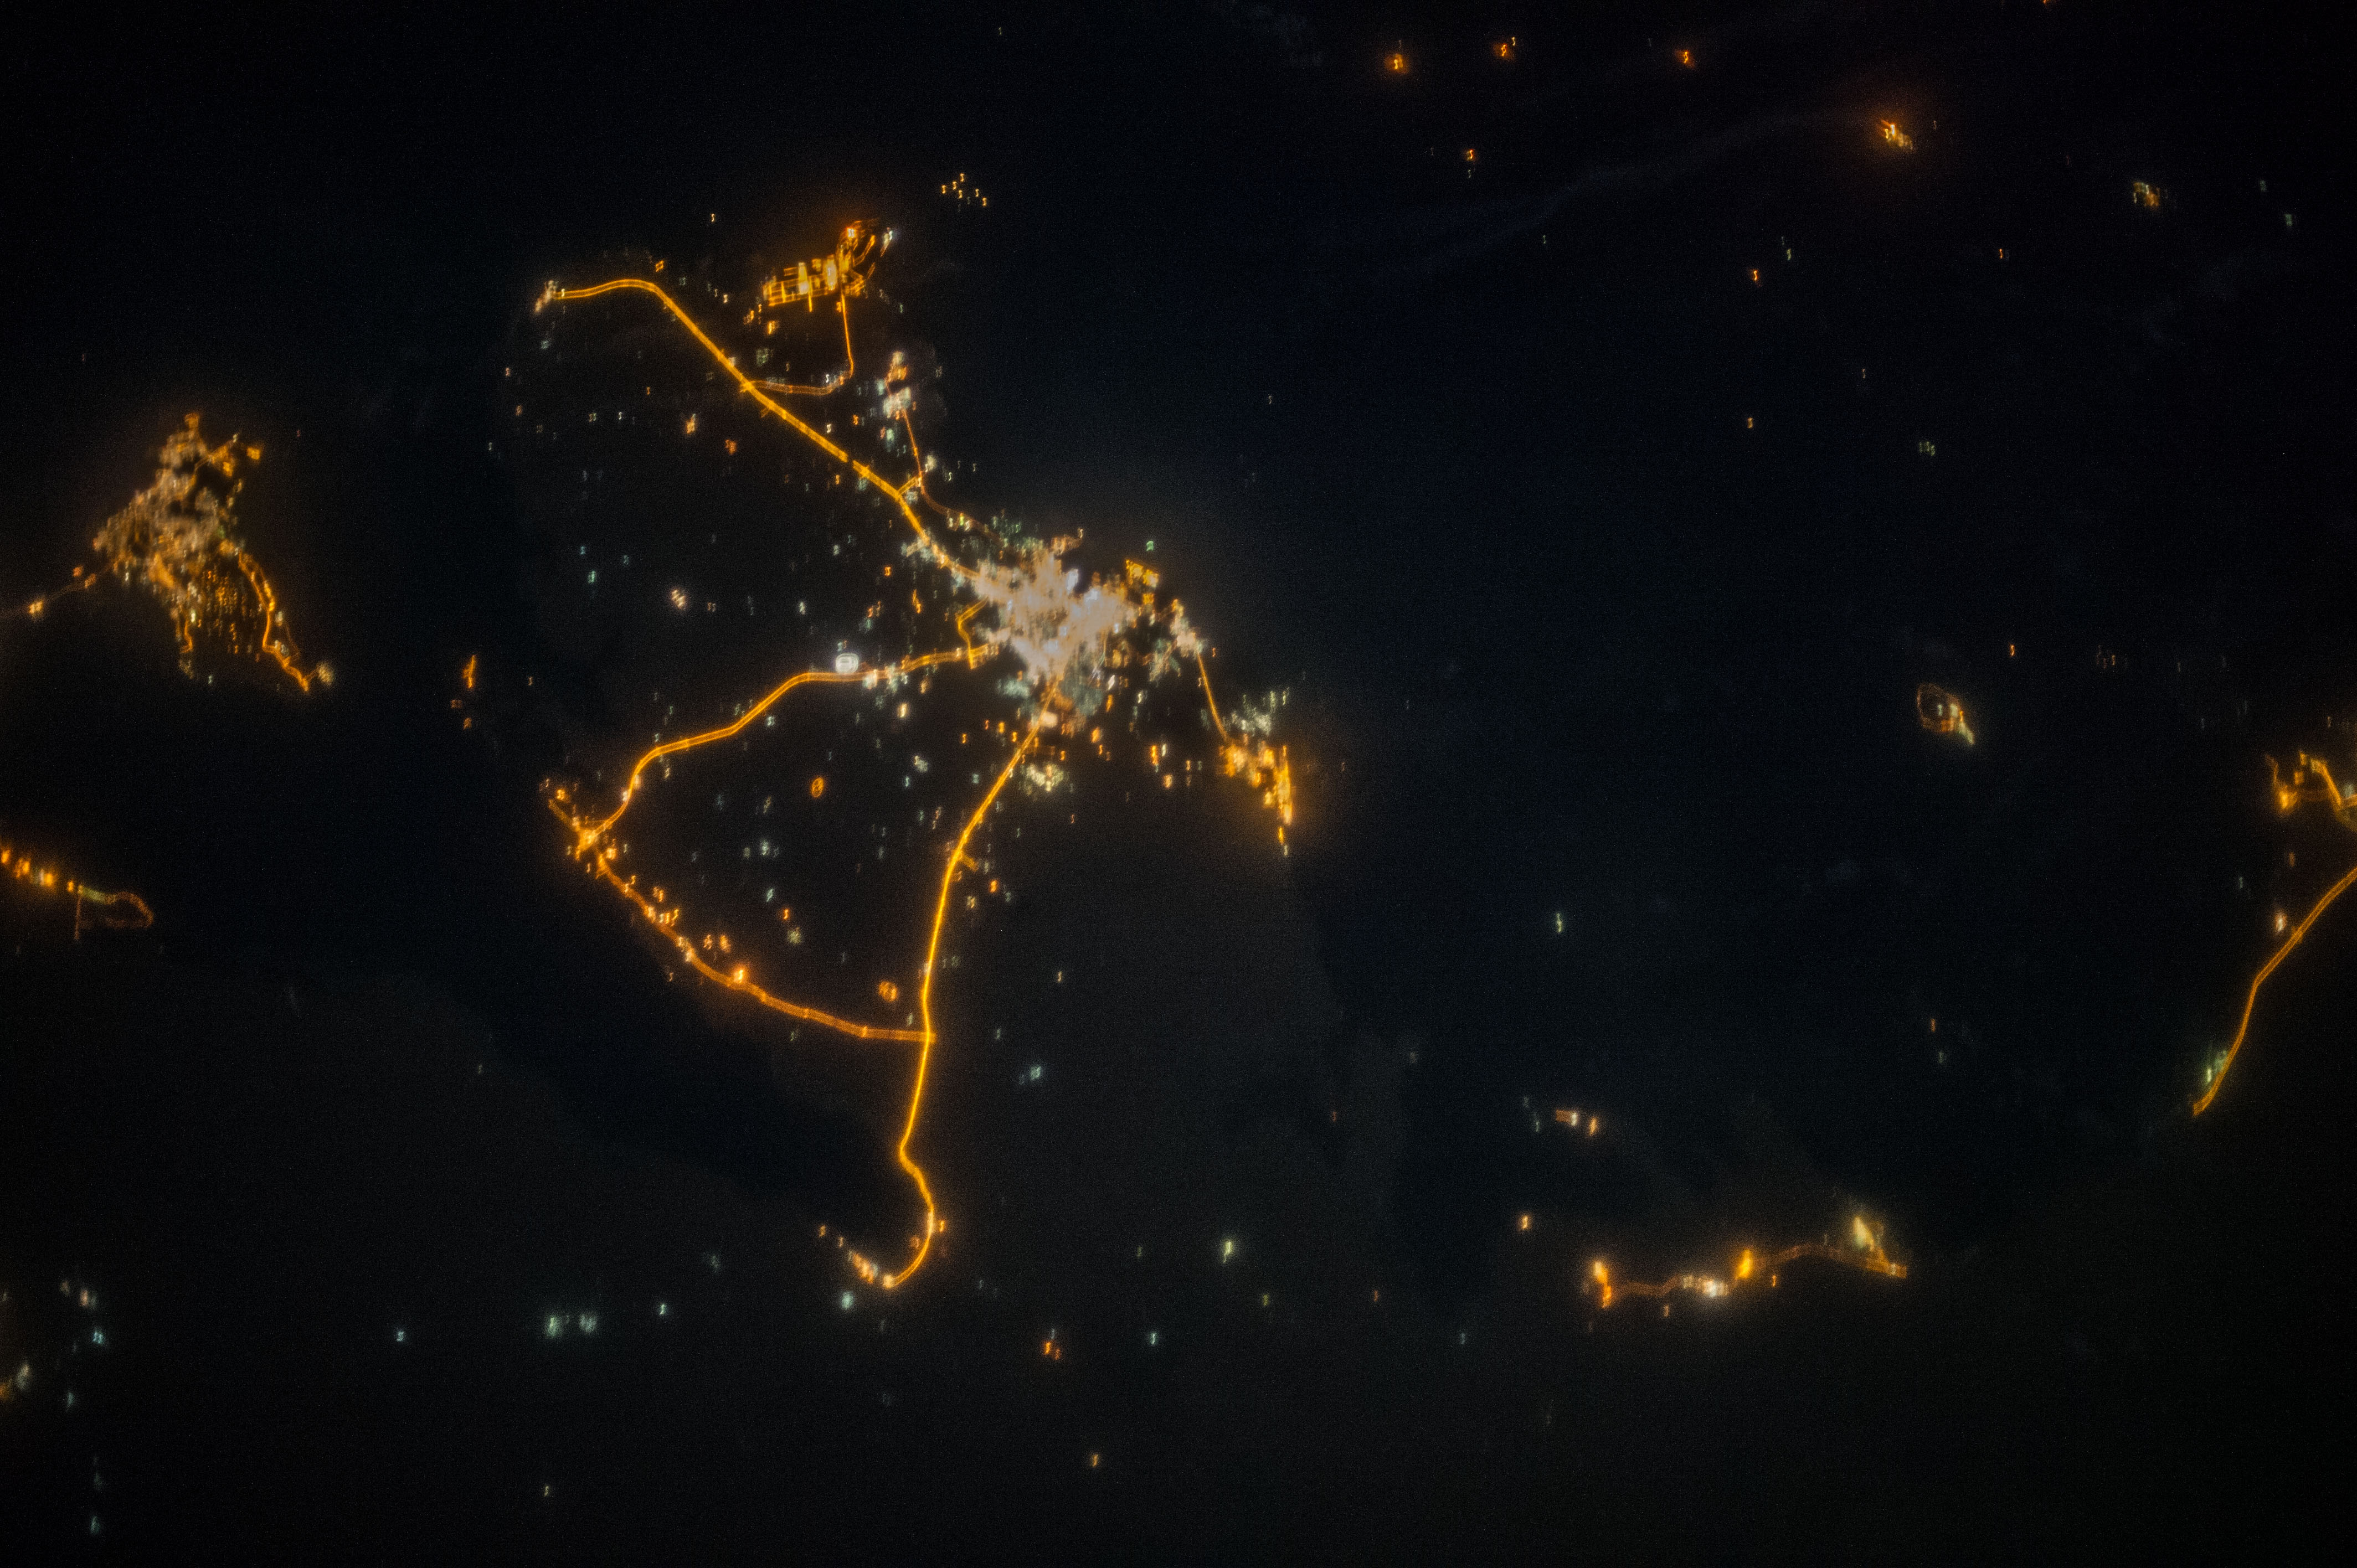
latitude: 25.8
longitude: 50.8
